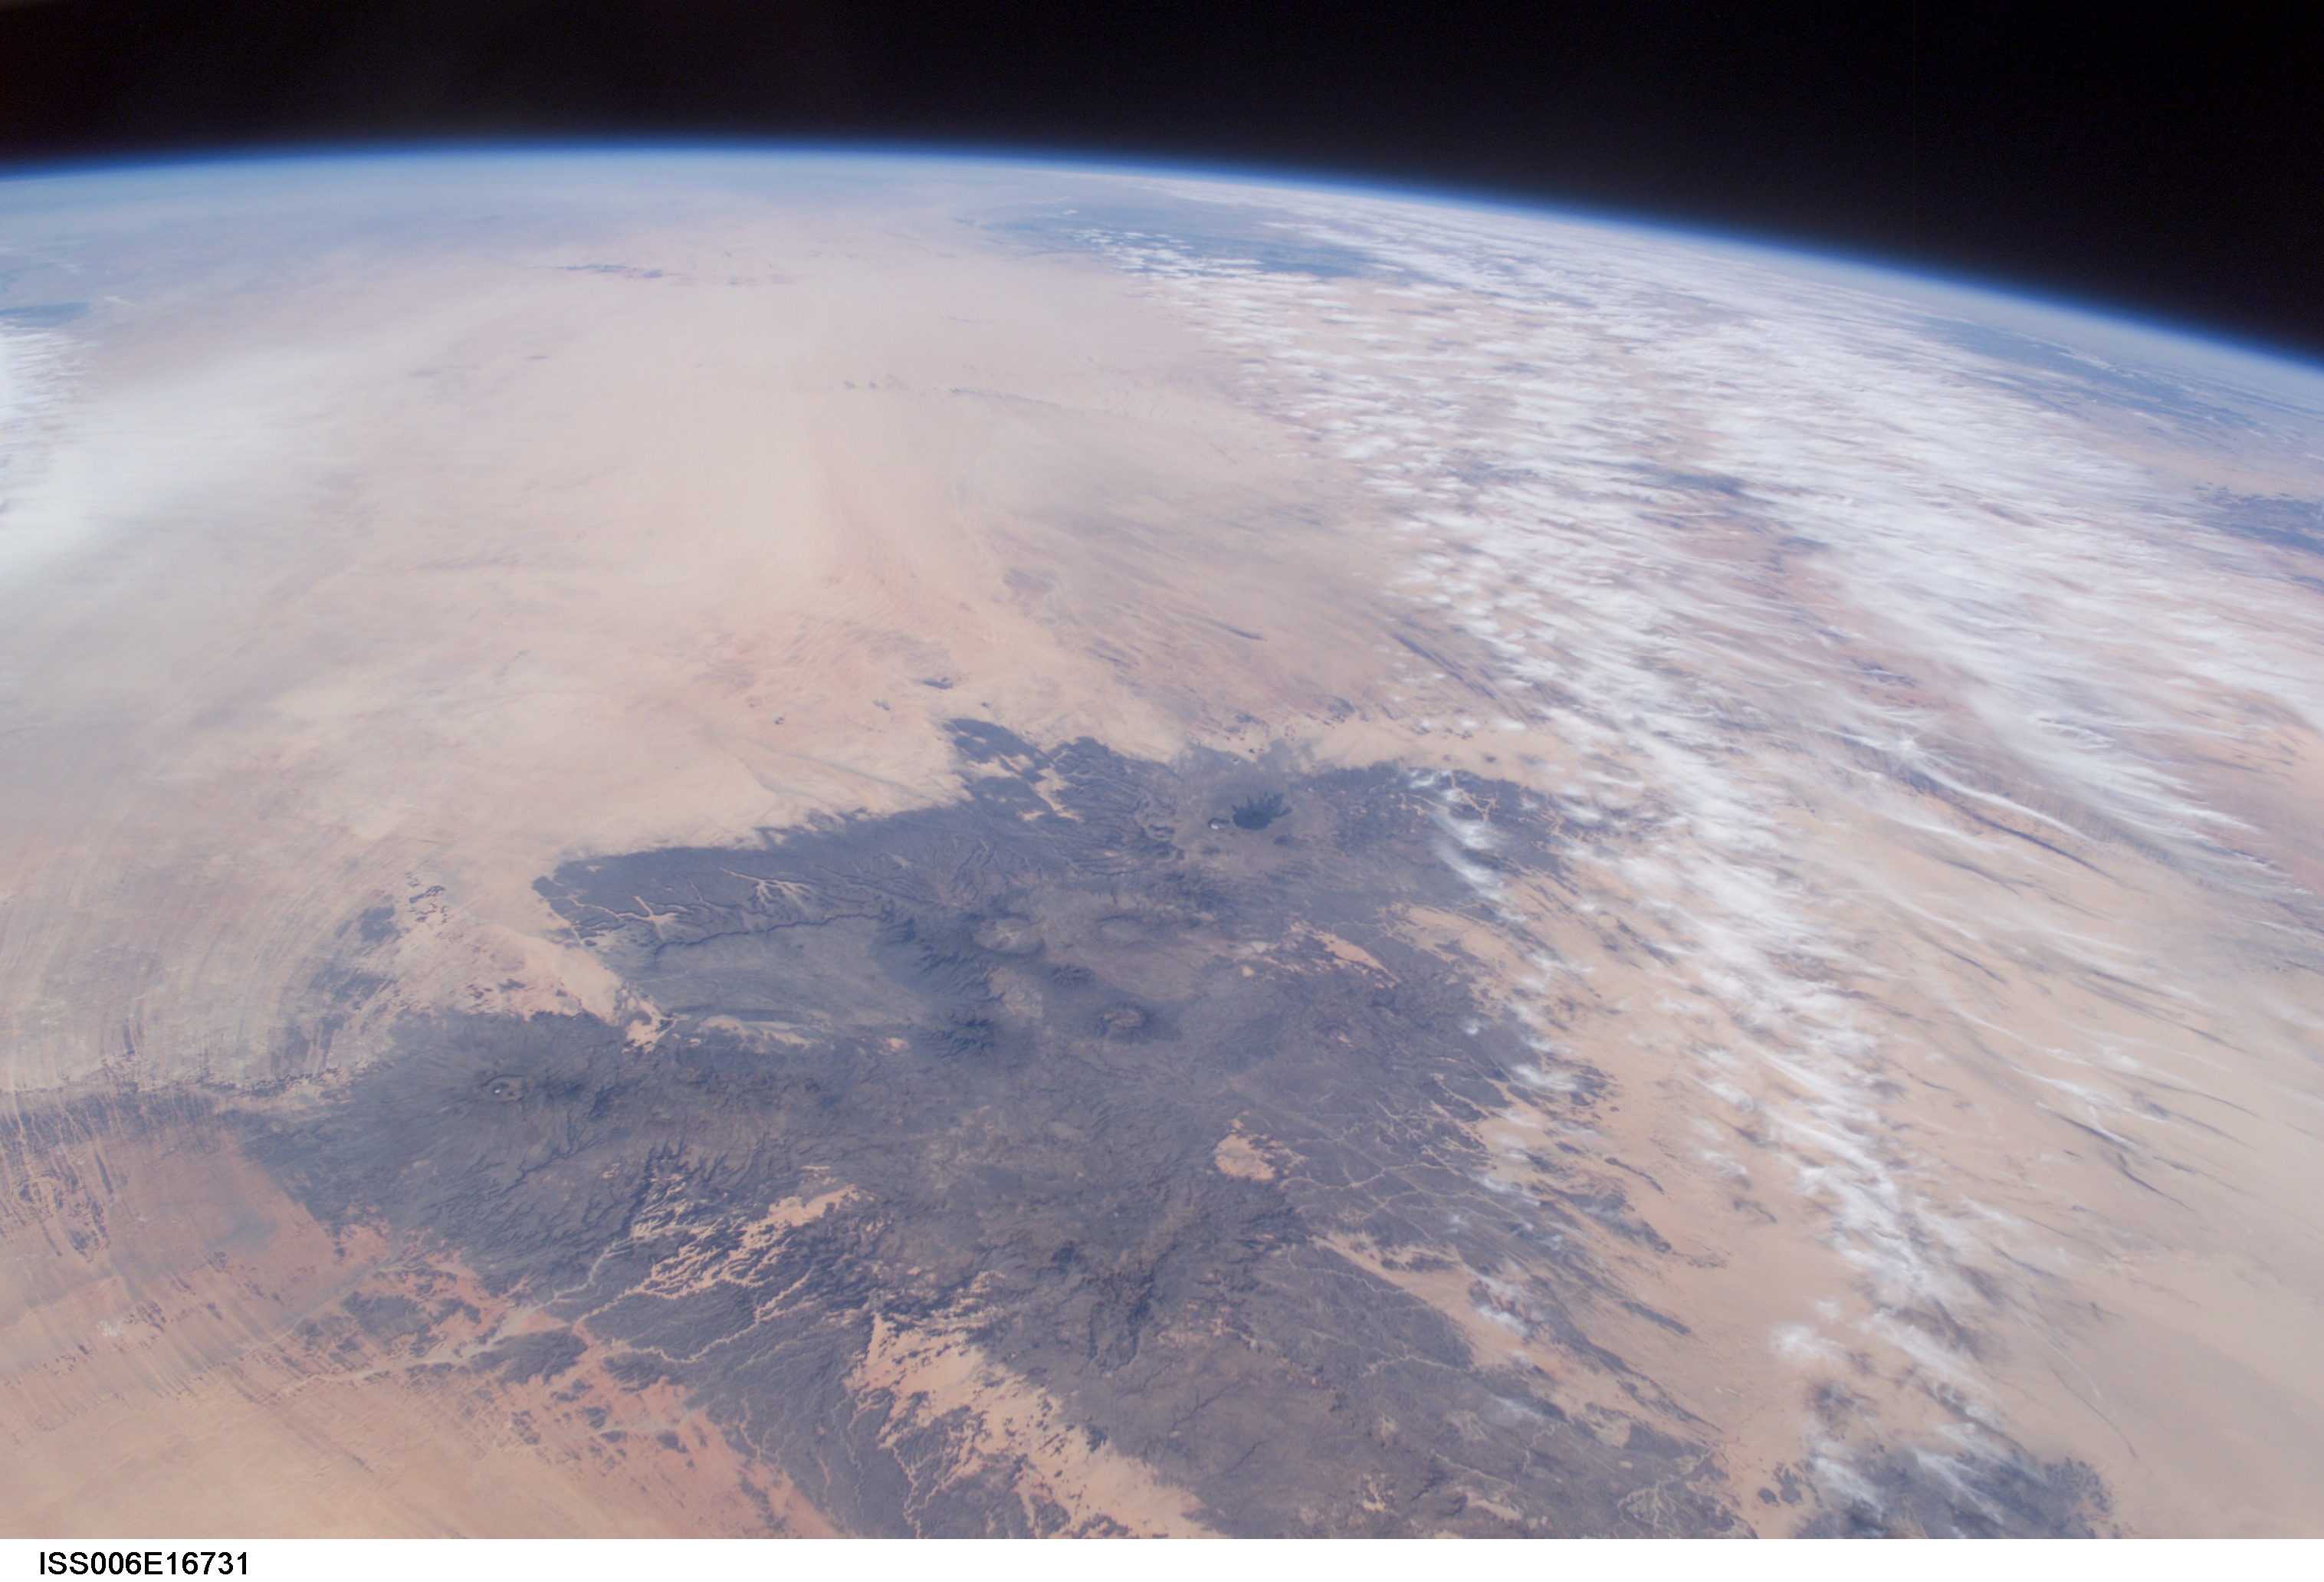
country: LIBYA
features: ATMOSPHERIC LIMB, N. AFRICA
